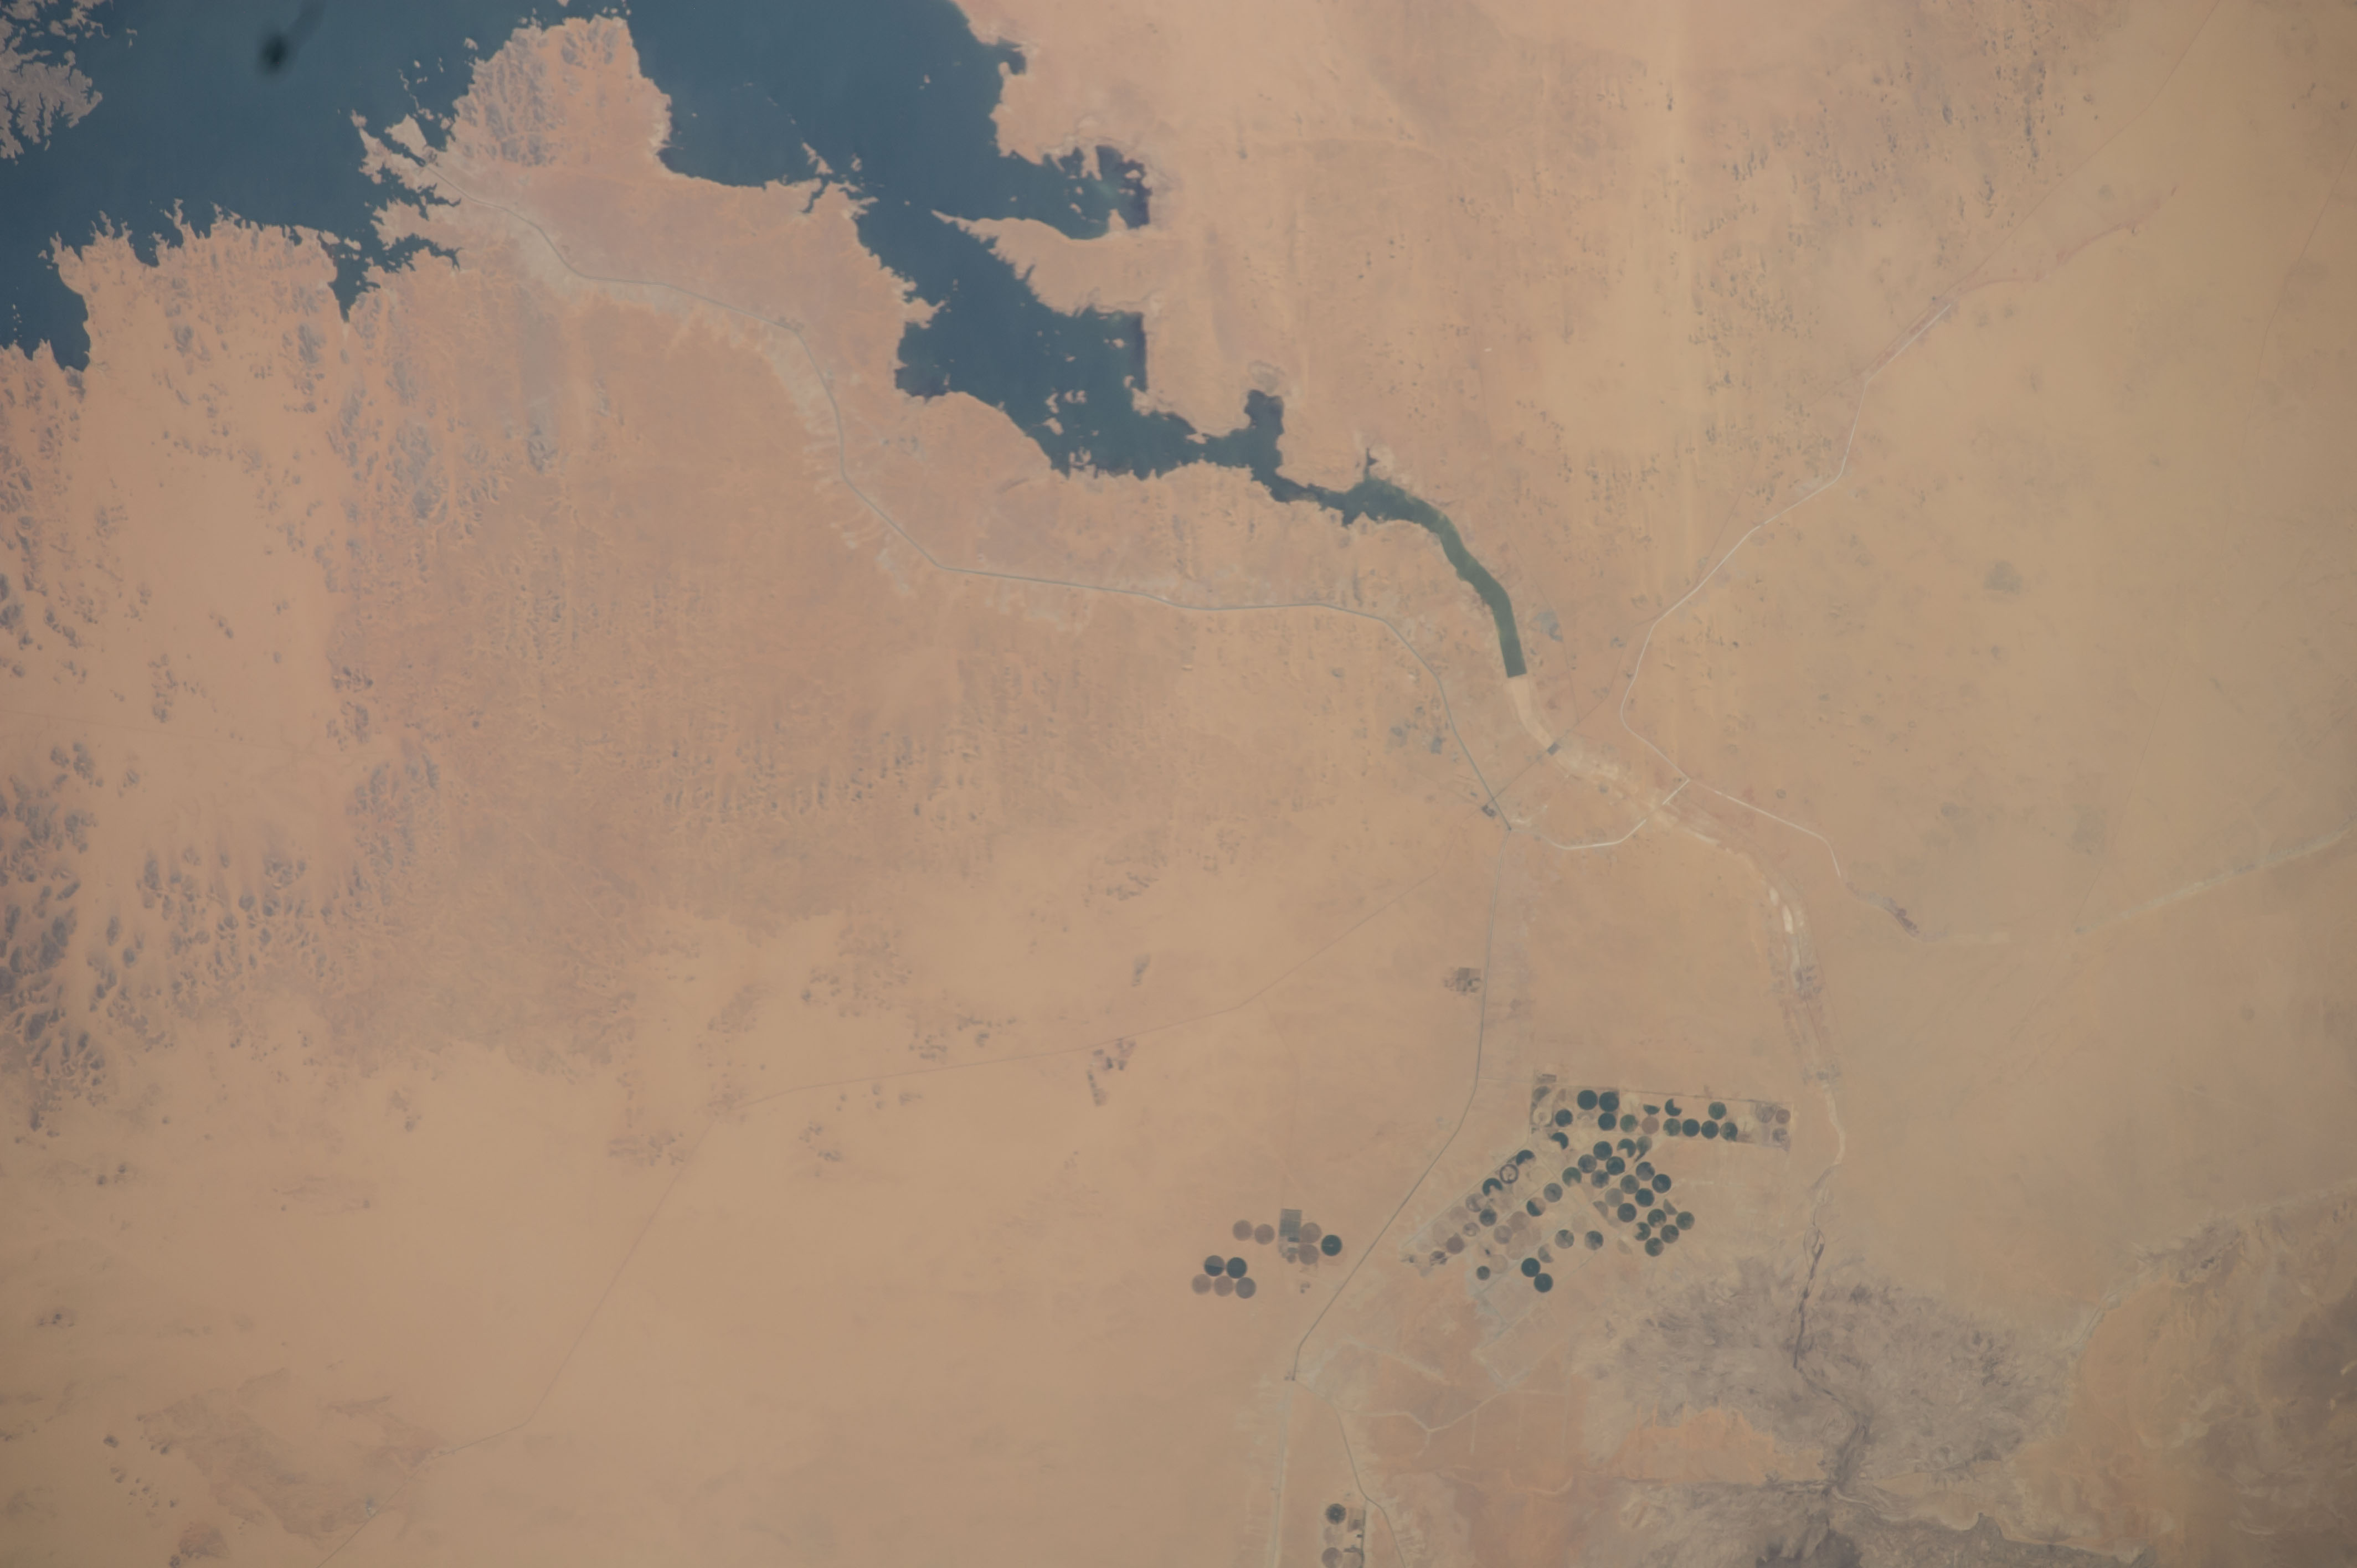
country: EGYPT
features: NILE R., L. NASSER, SHEIKH ZAYED CAN., AGR., LIBYAN DES.
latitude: 22.8
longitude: 31.6
